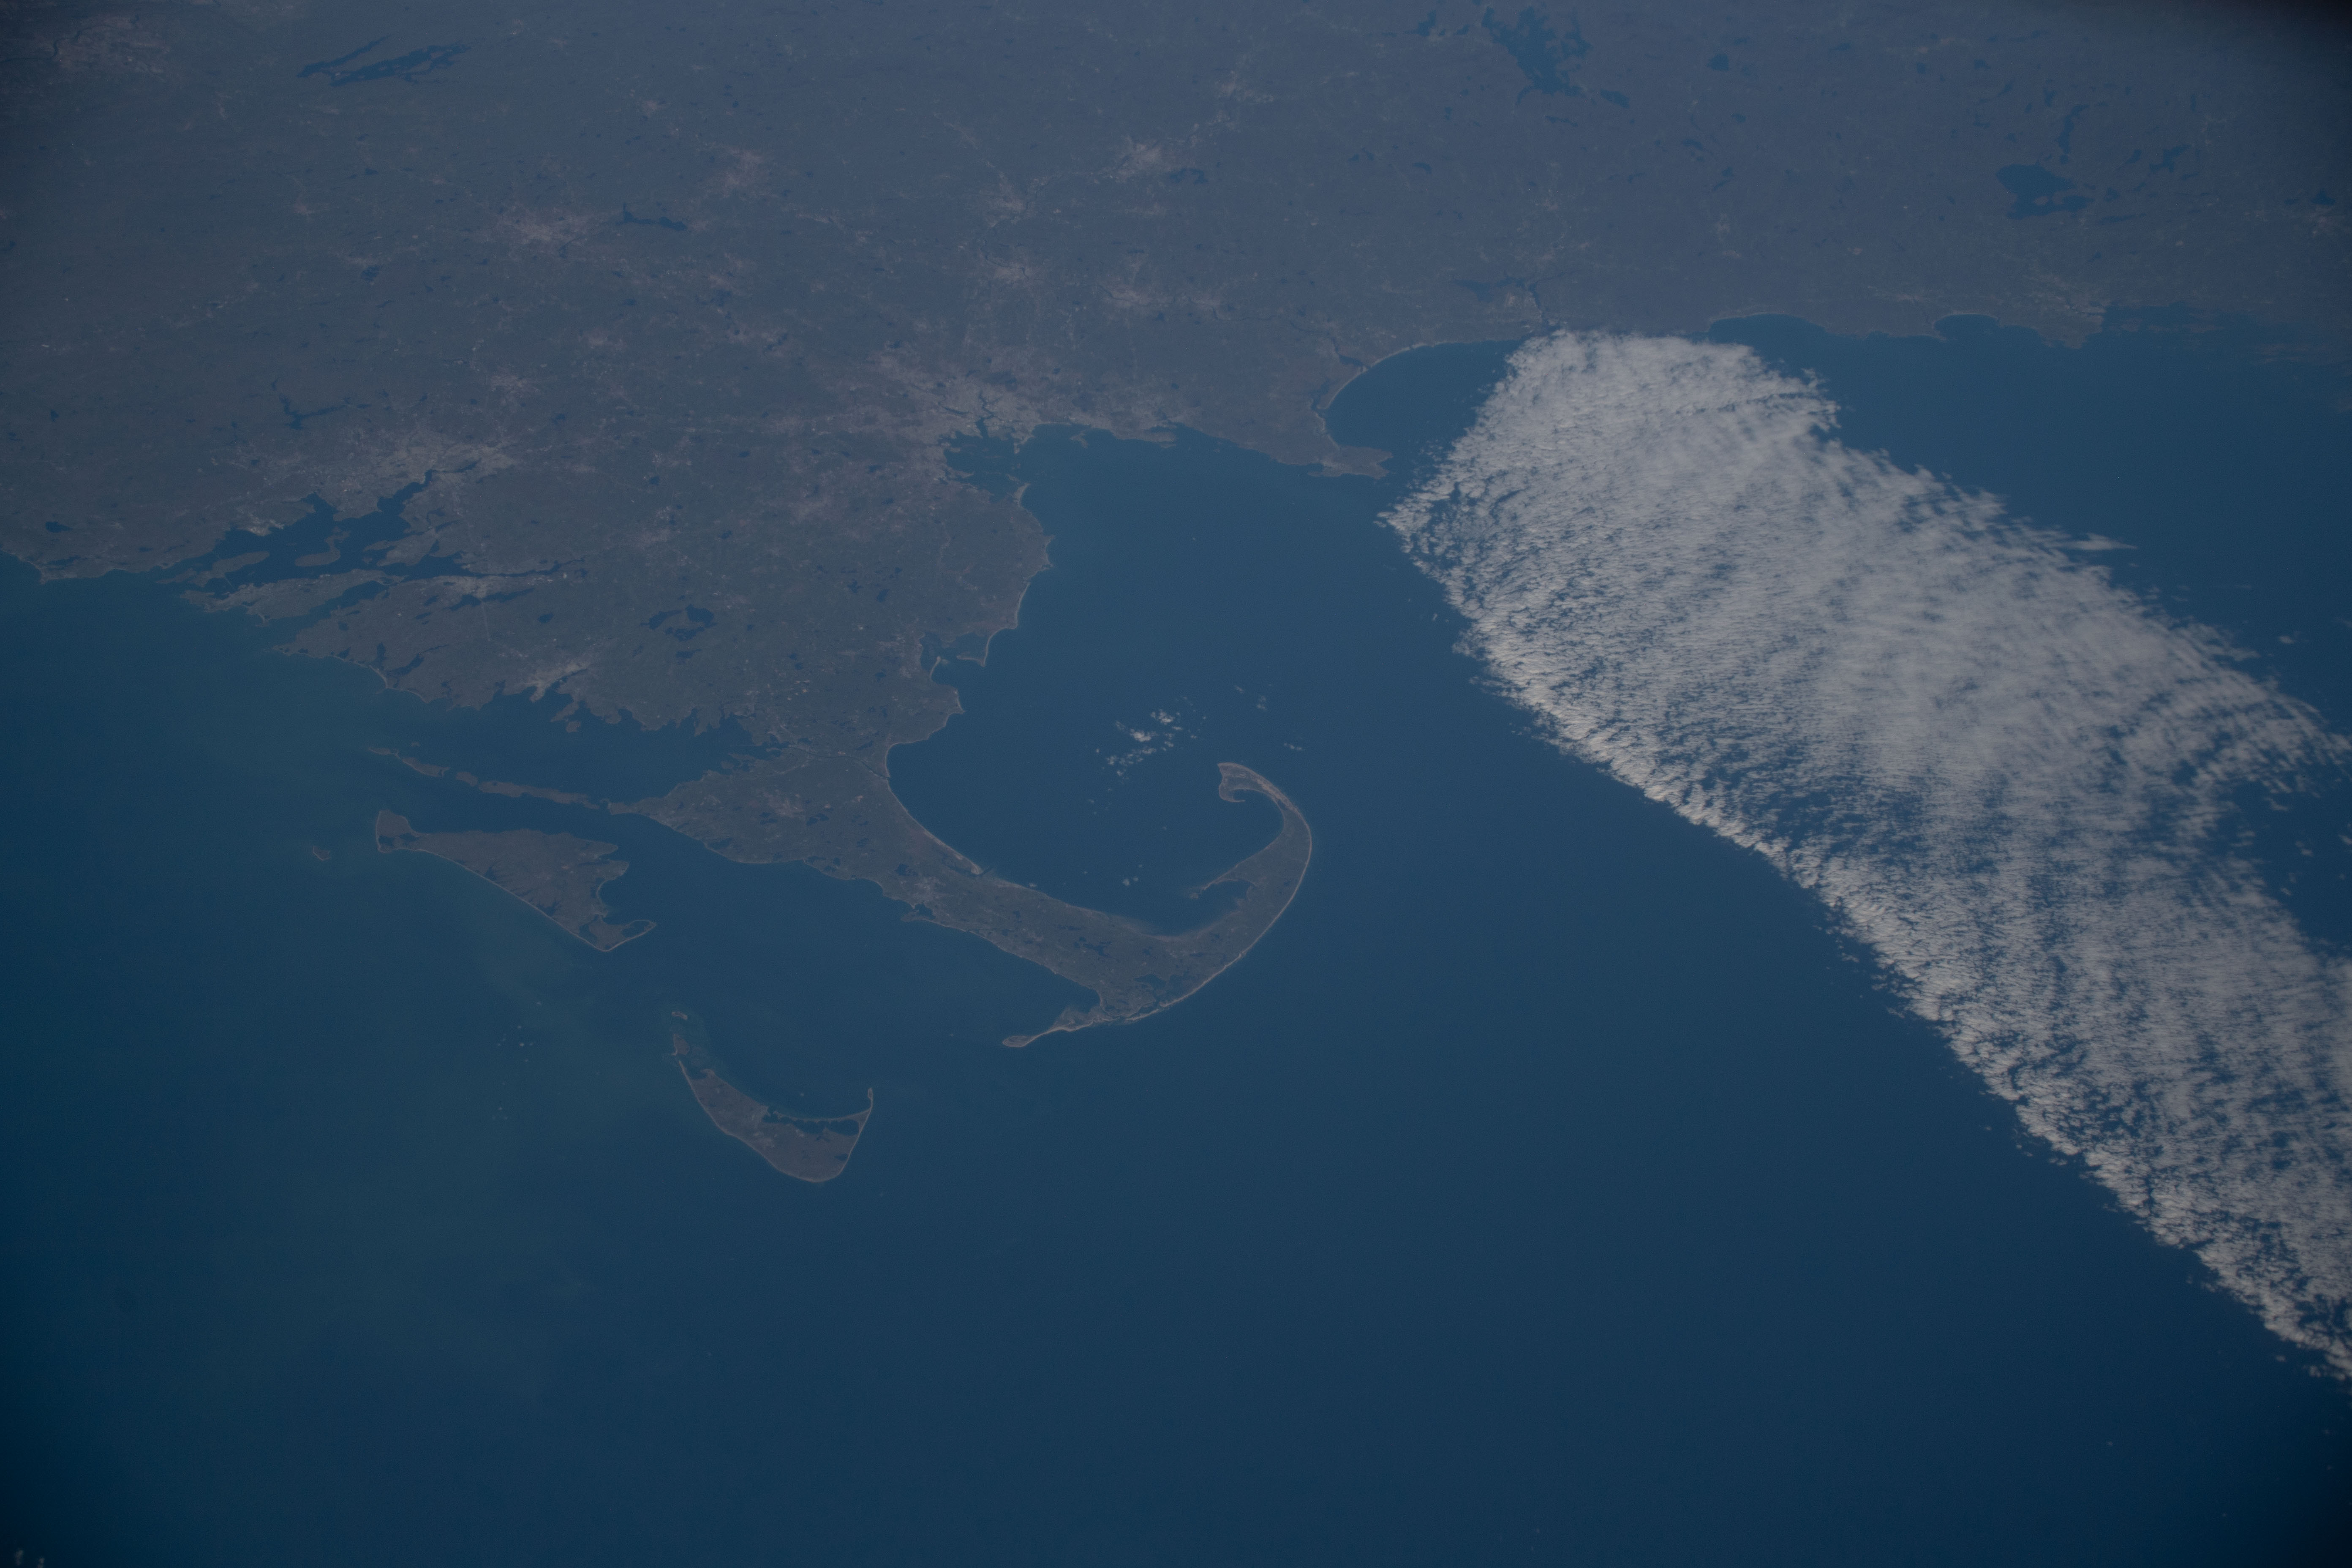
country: USA-MASSACHUSETTS
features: CAPE COD BAY
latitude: 42.0
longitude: -70.1
